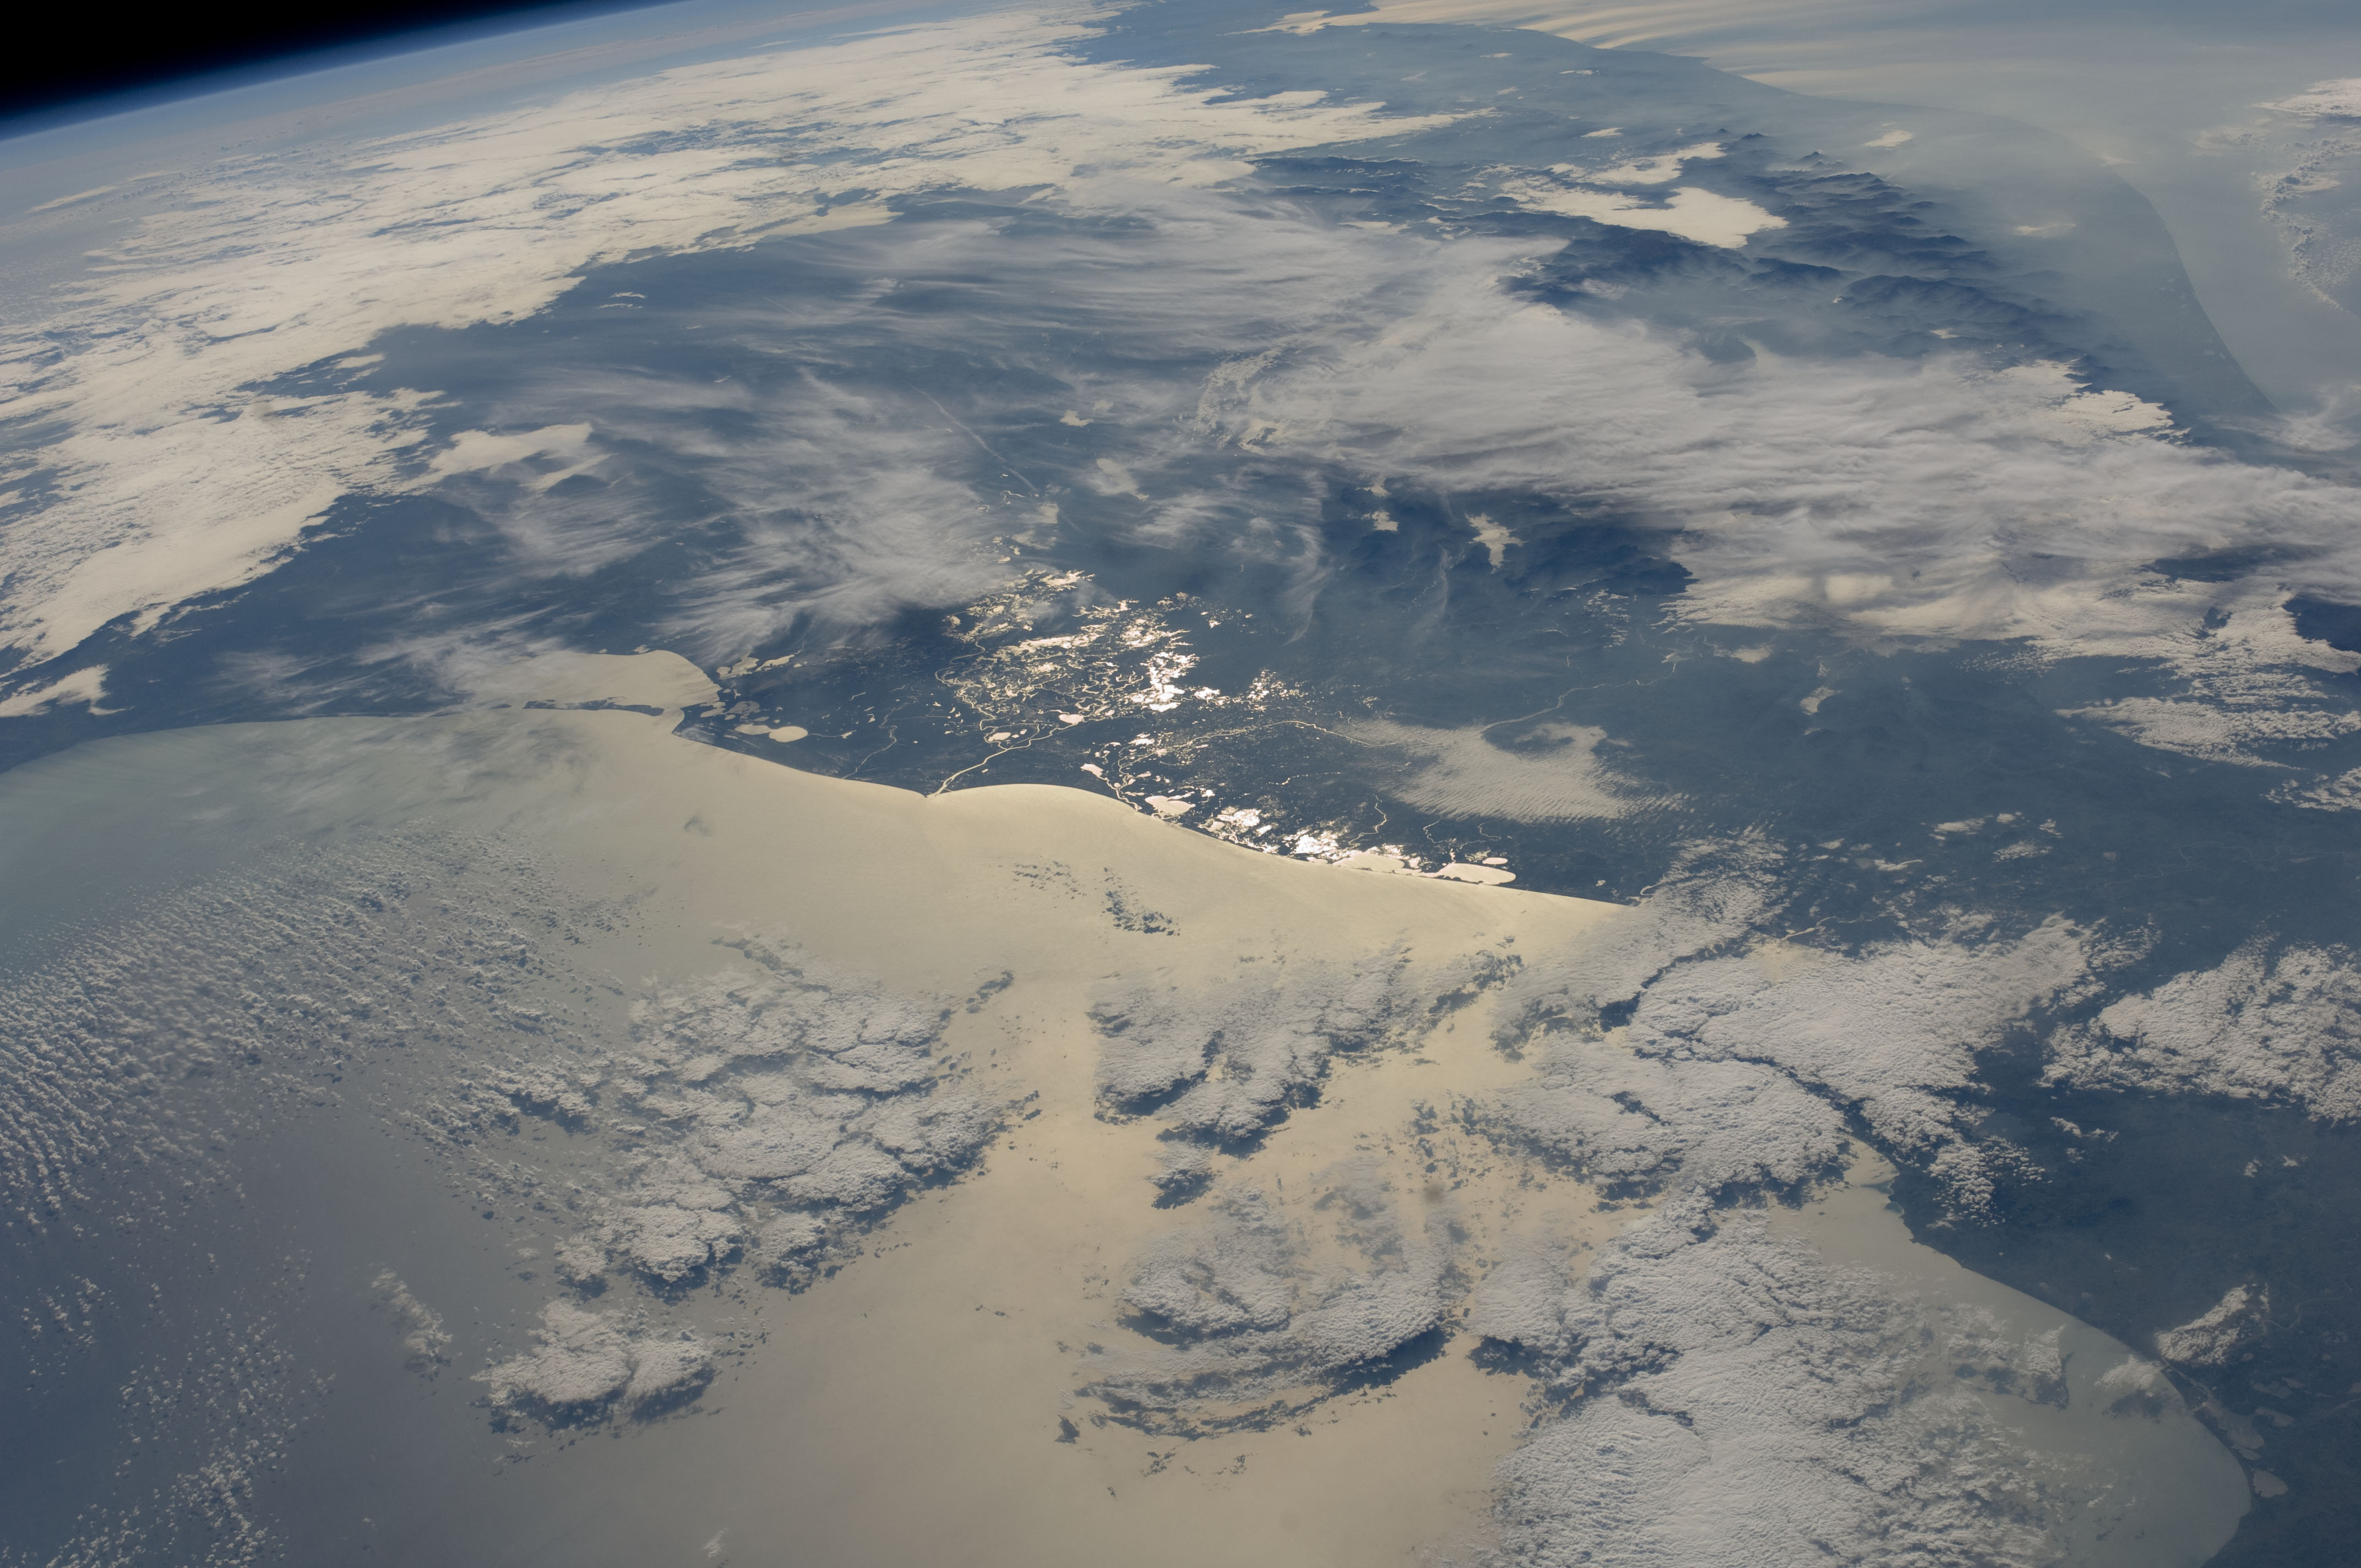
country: MEXICO
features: HAZE, B. CAMPECHE GLINT
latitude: 18.0
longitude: -93.5
